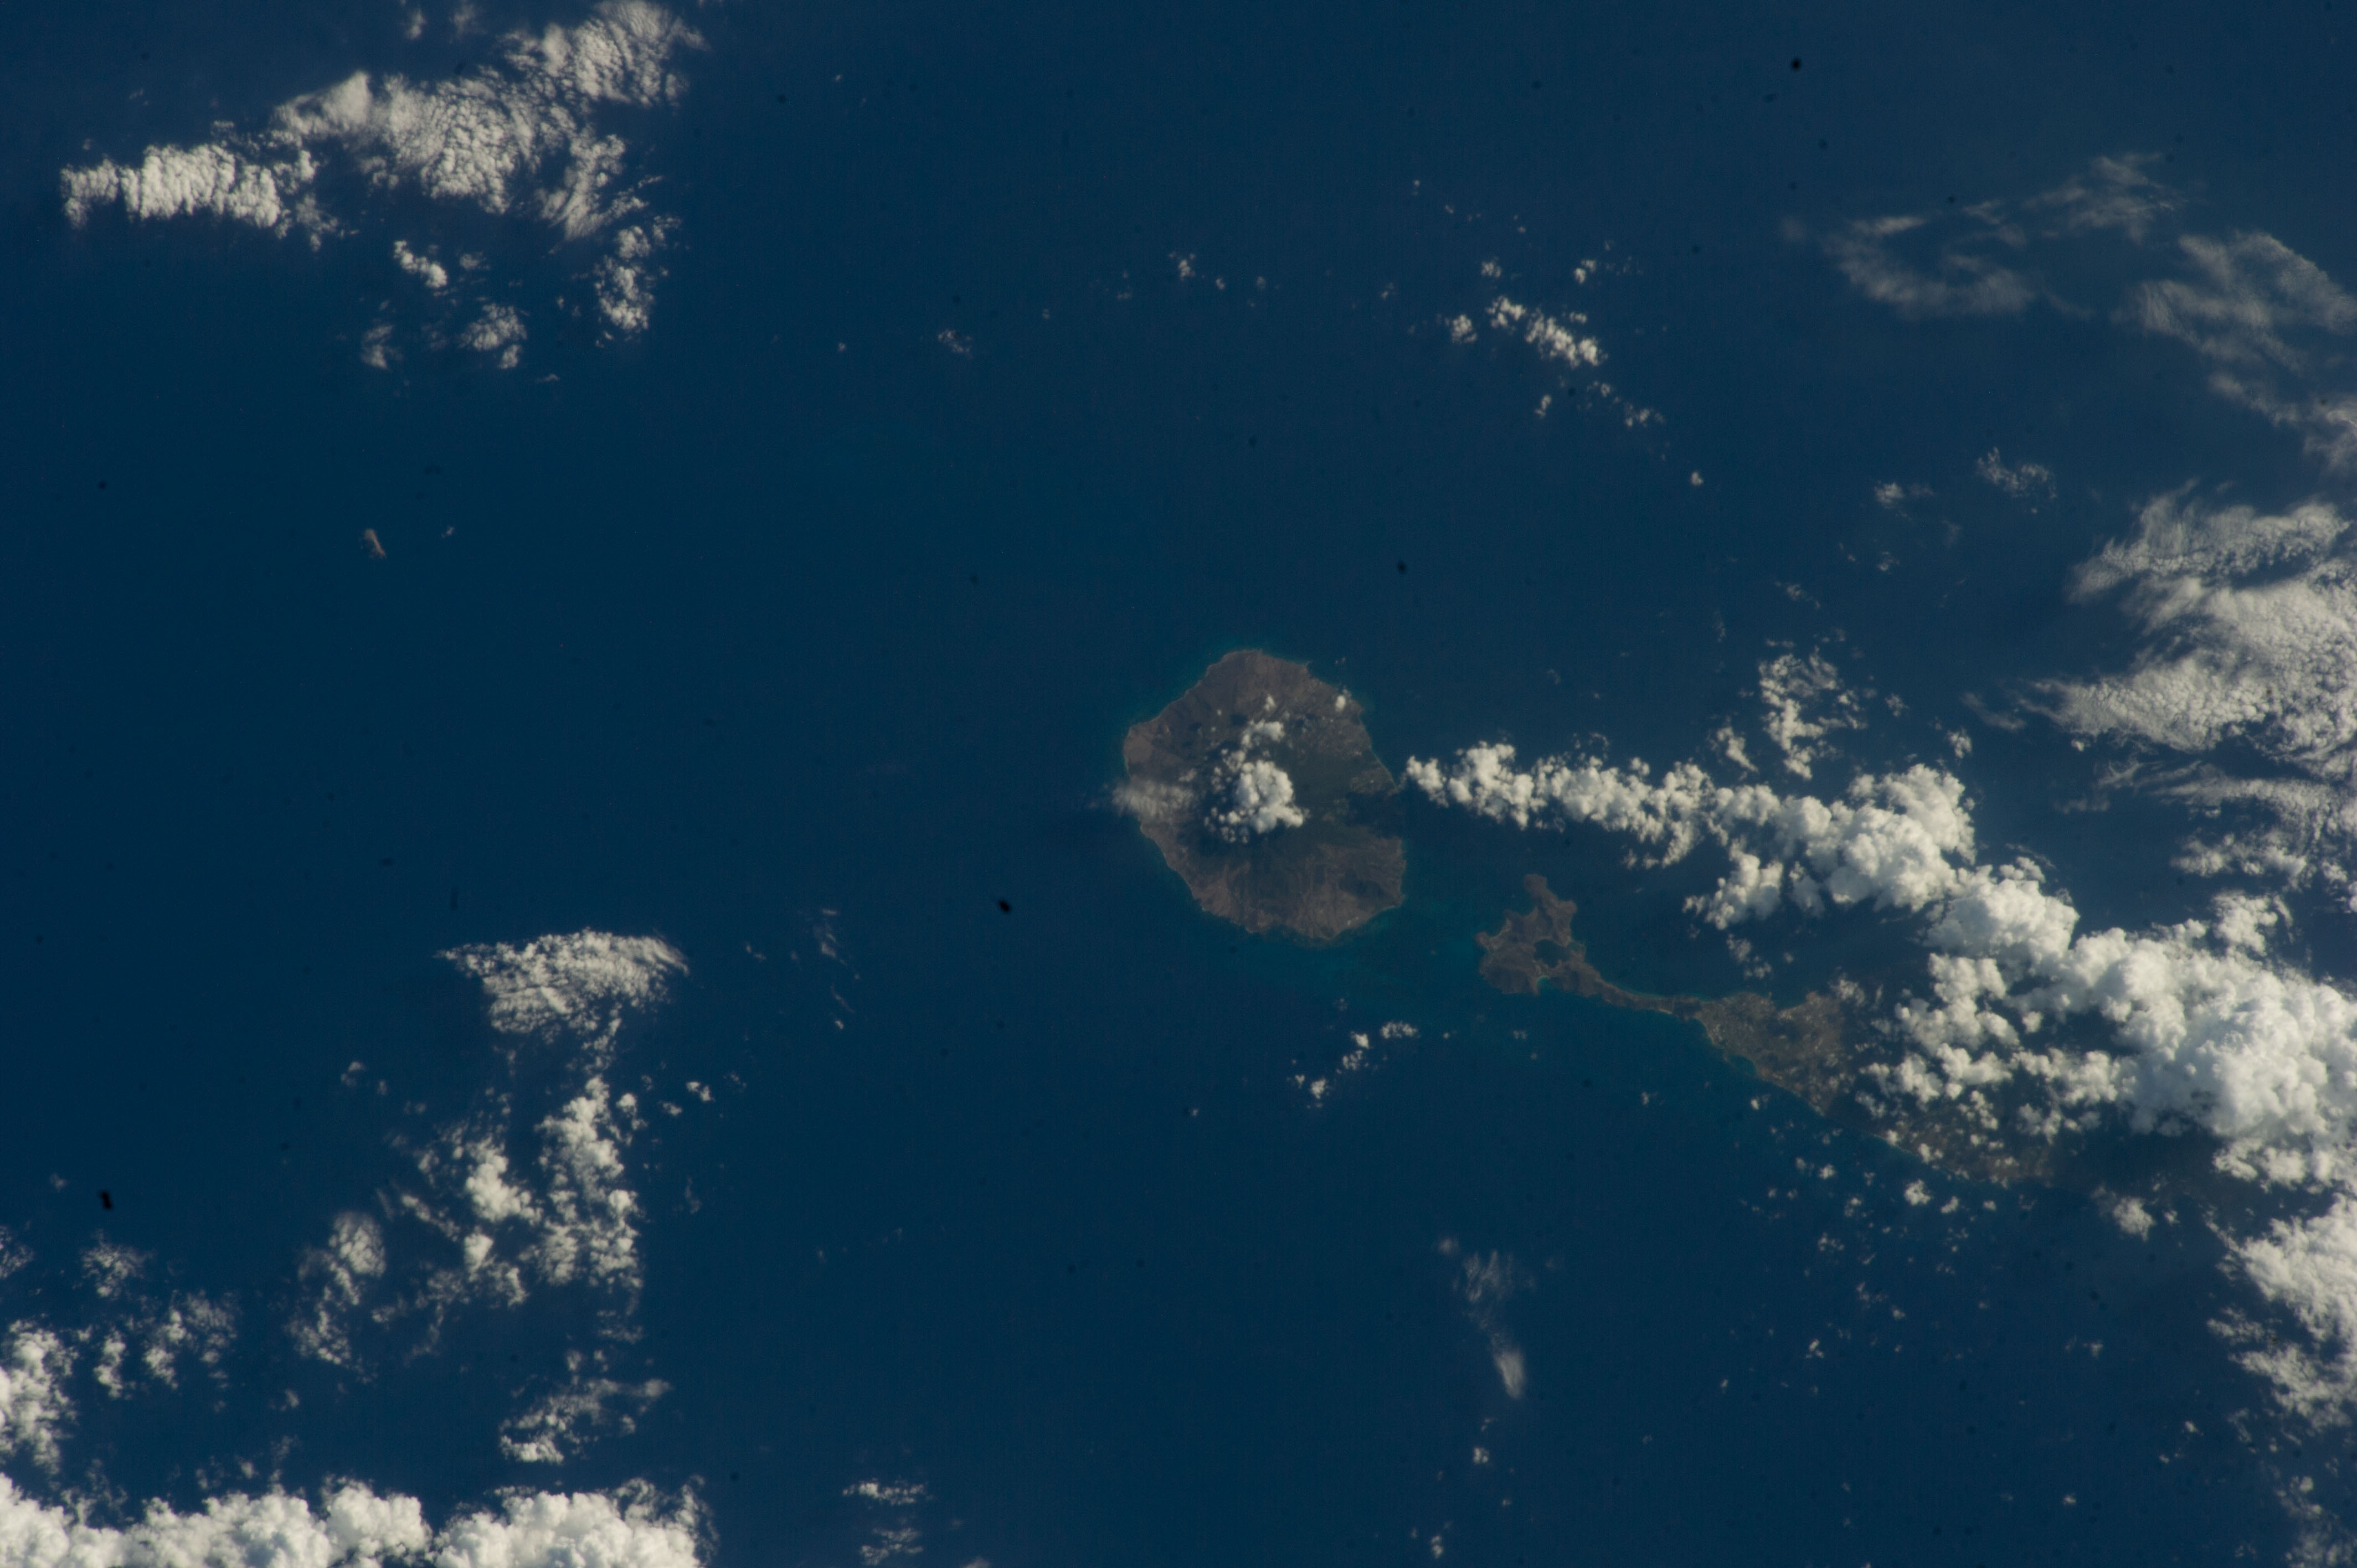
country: LESSER_ANTILLES
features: BASSETERRE, CAYON, SANDY POINT TOWN, CHARLESTOWN, NEWCASTLE
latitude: 17.1
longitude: -62.6
